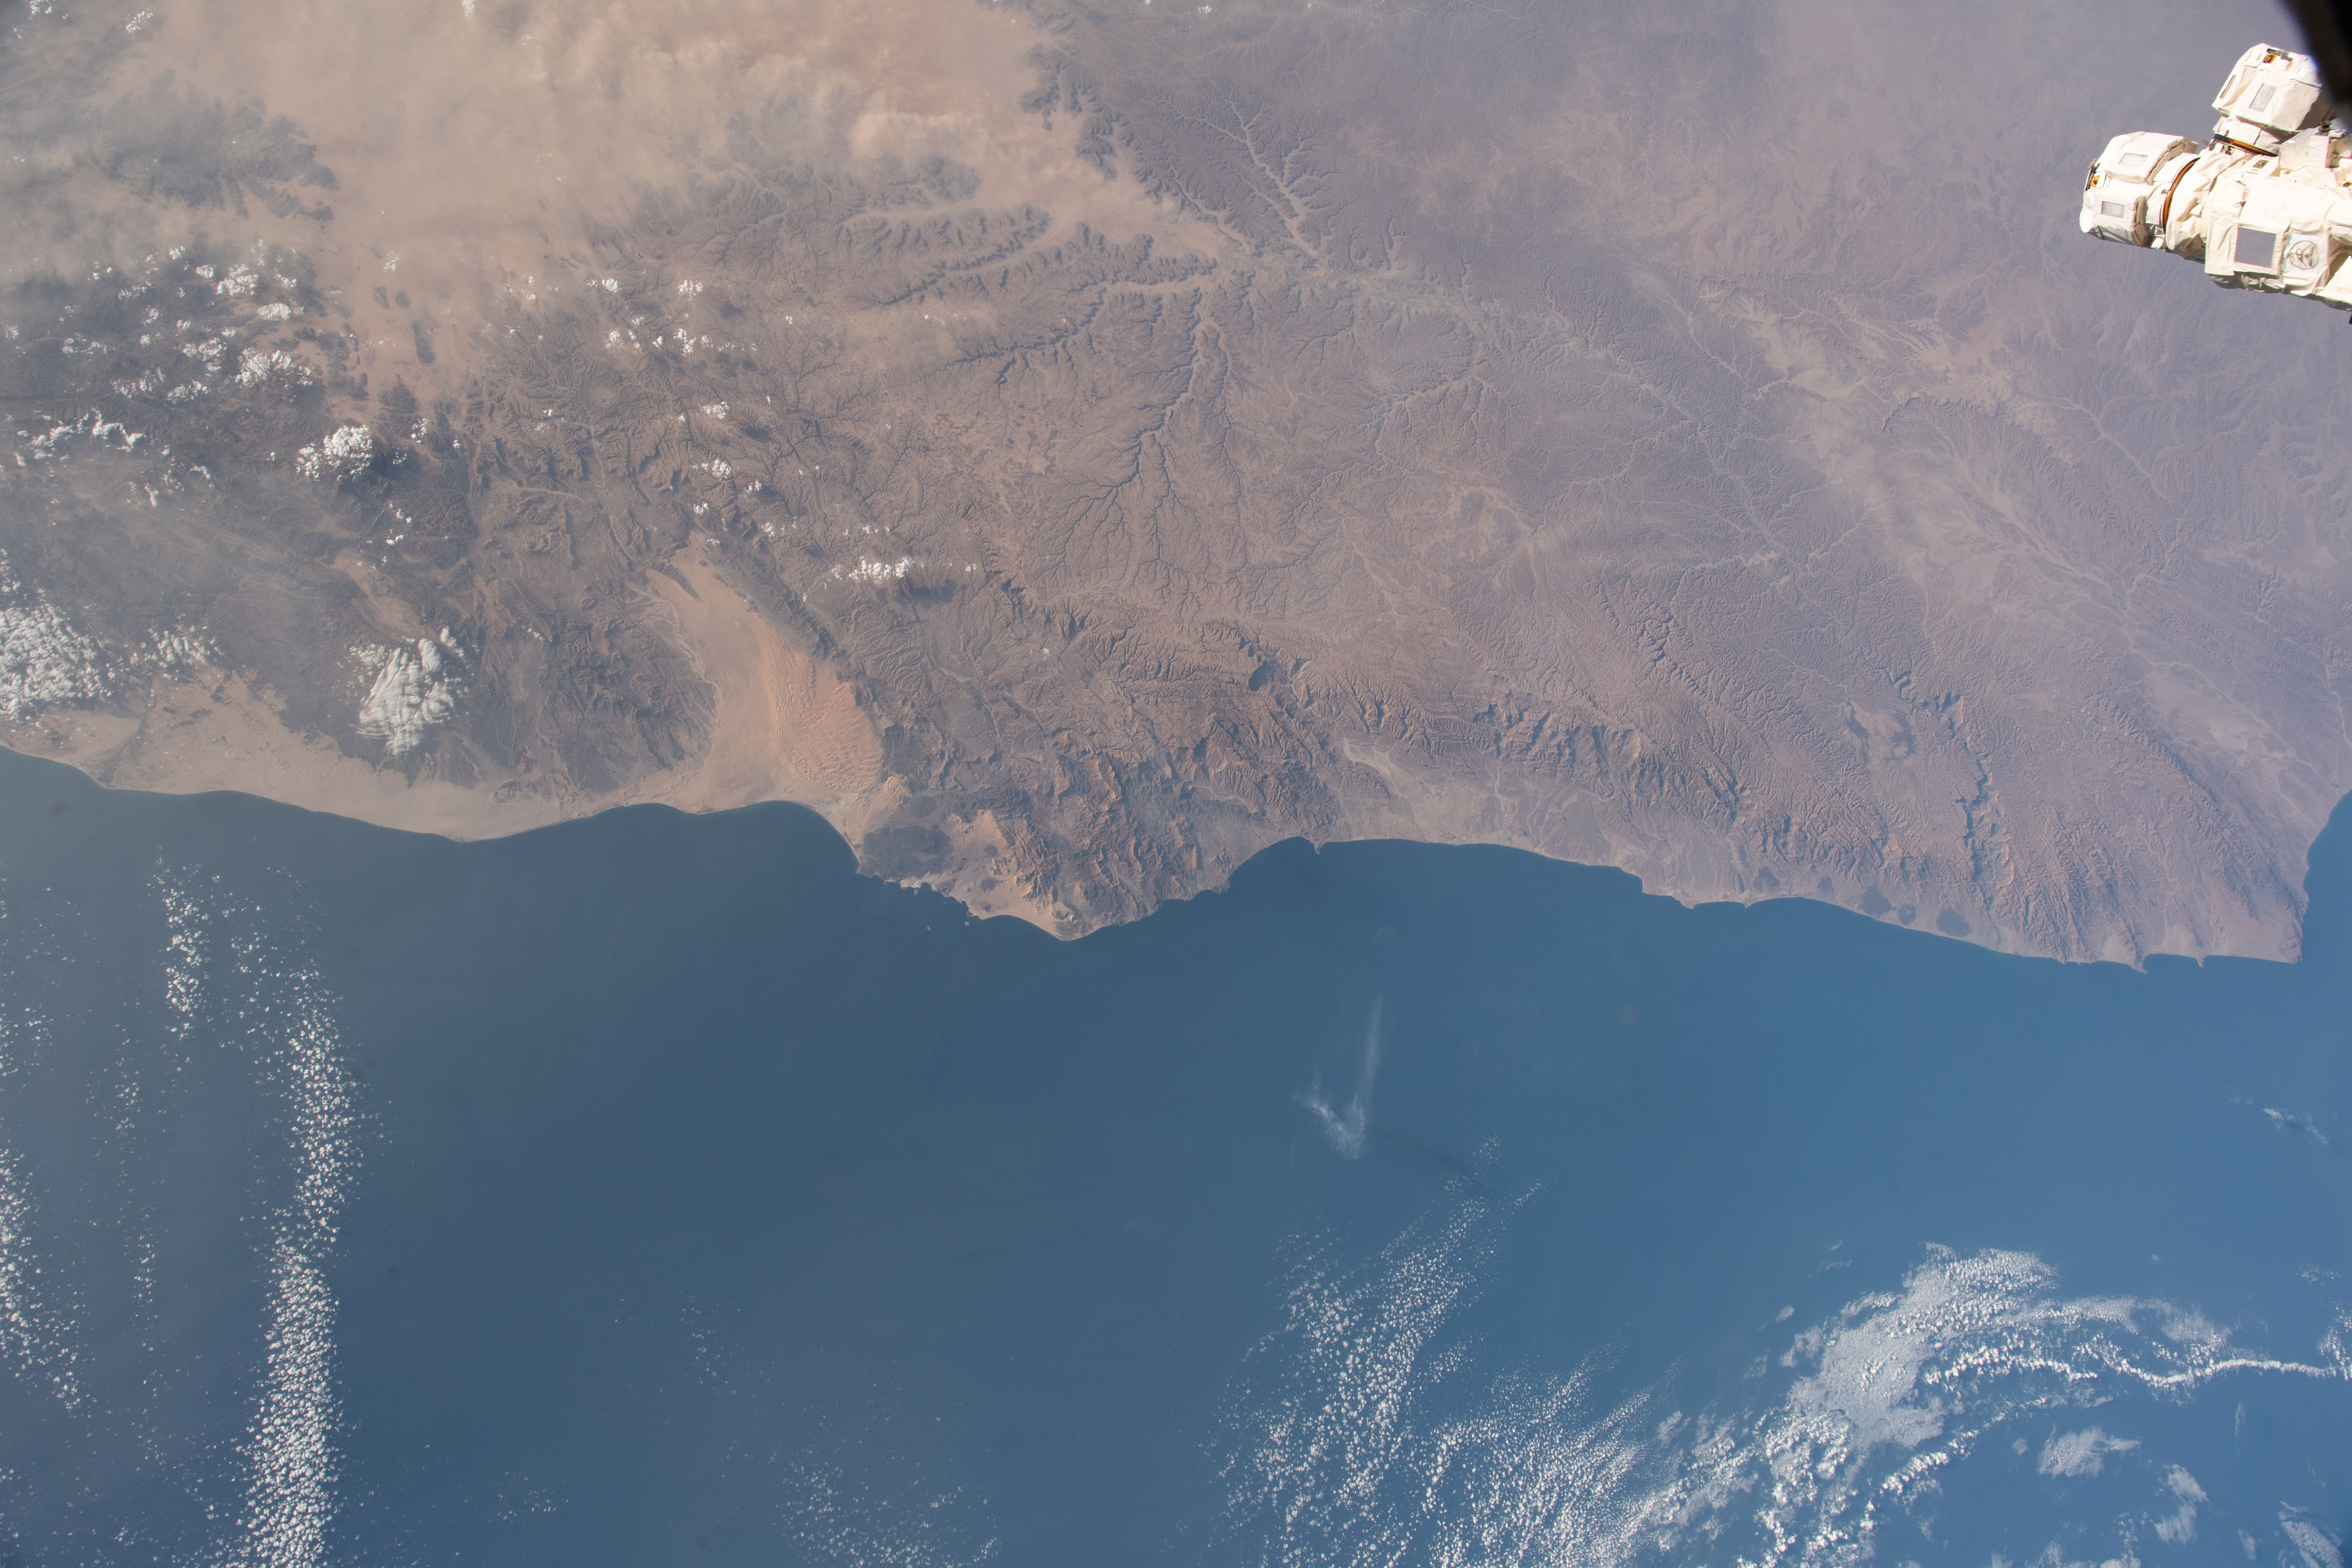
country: YEMEN
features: HADRAMAUT, AL MUKALLA, SHABWAH, AL MAHRAH
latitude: 14.5
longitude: 49.0
